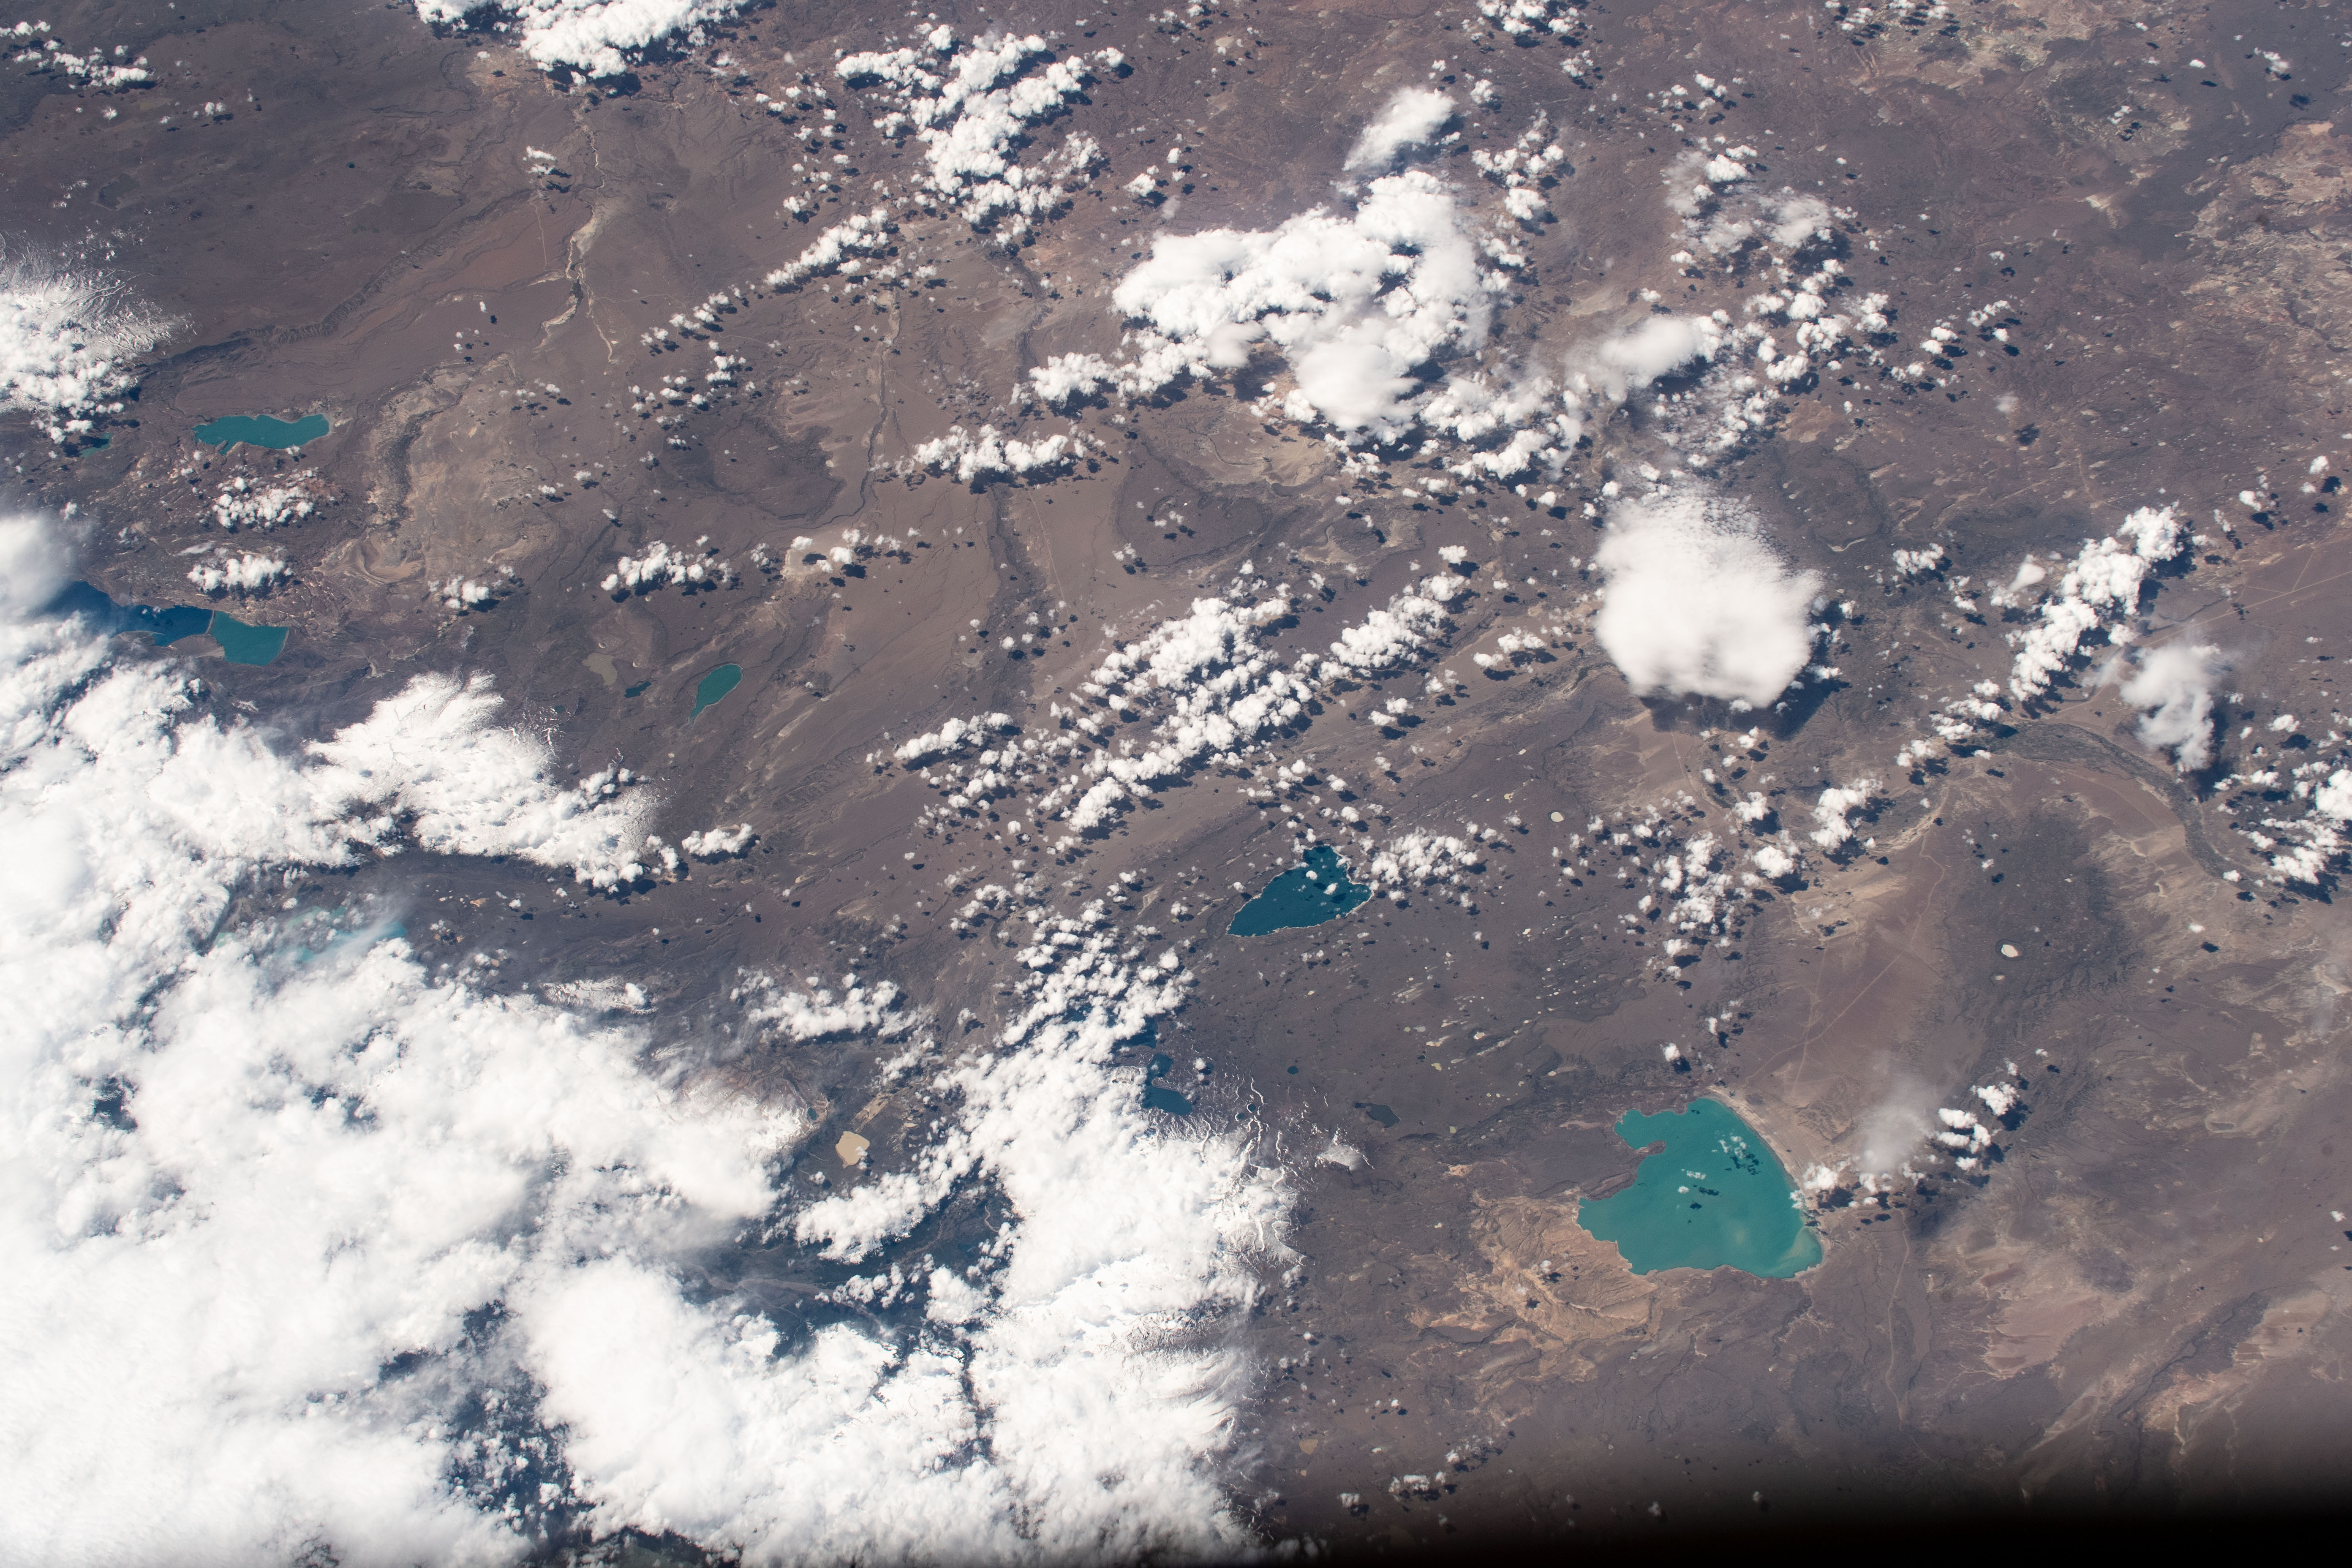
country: ARGENTINA
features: CARDIEL LAKE, LAGO STROBEL
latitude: -48.2
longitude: -71.2
